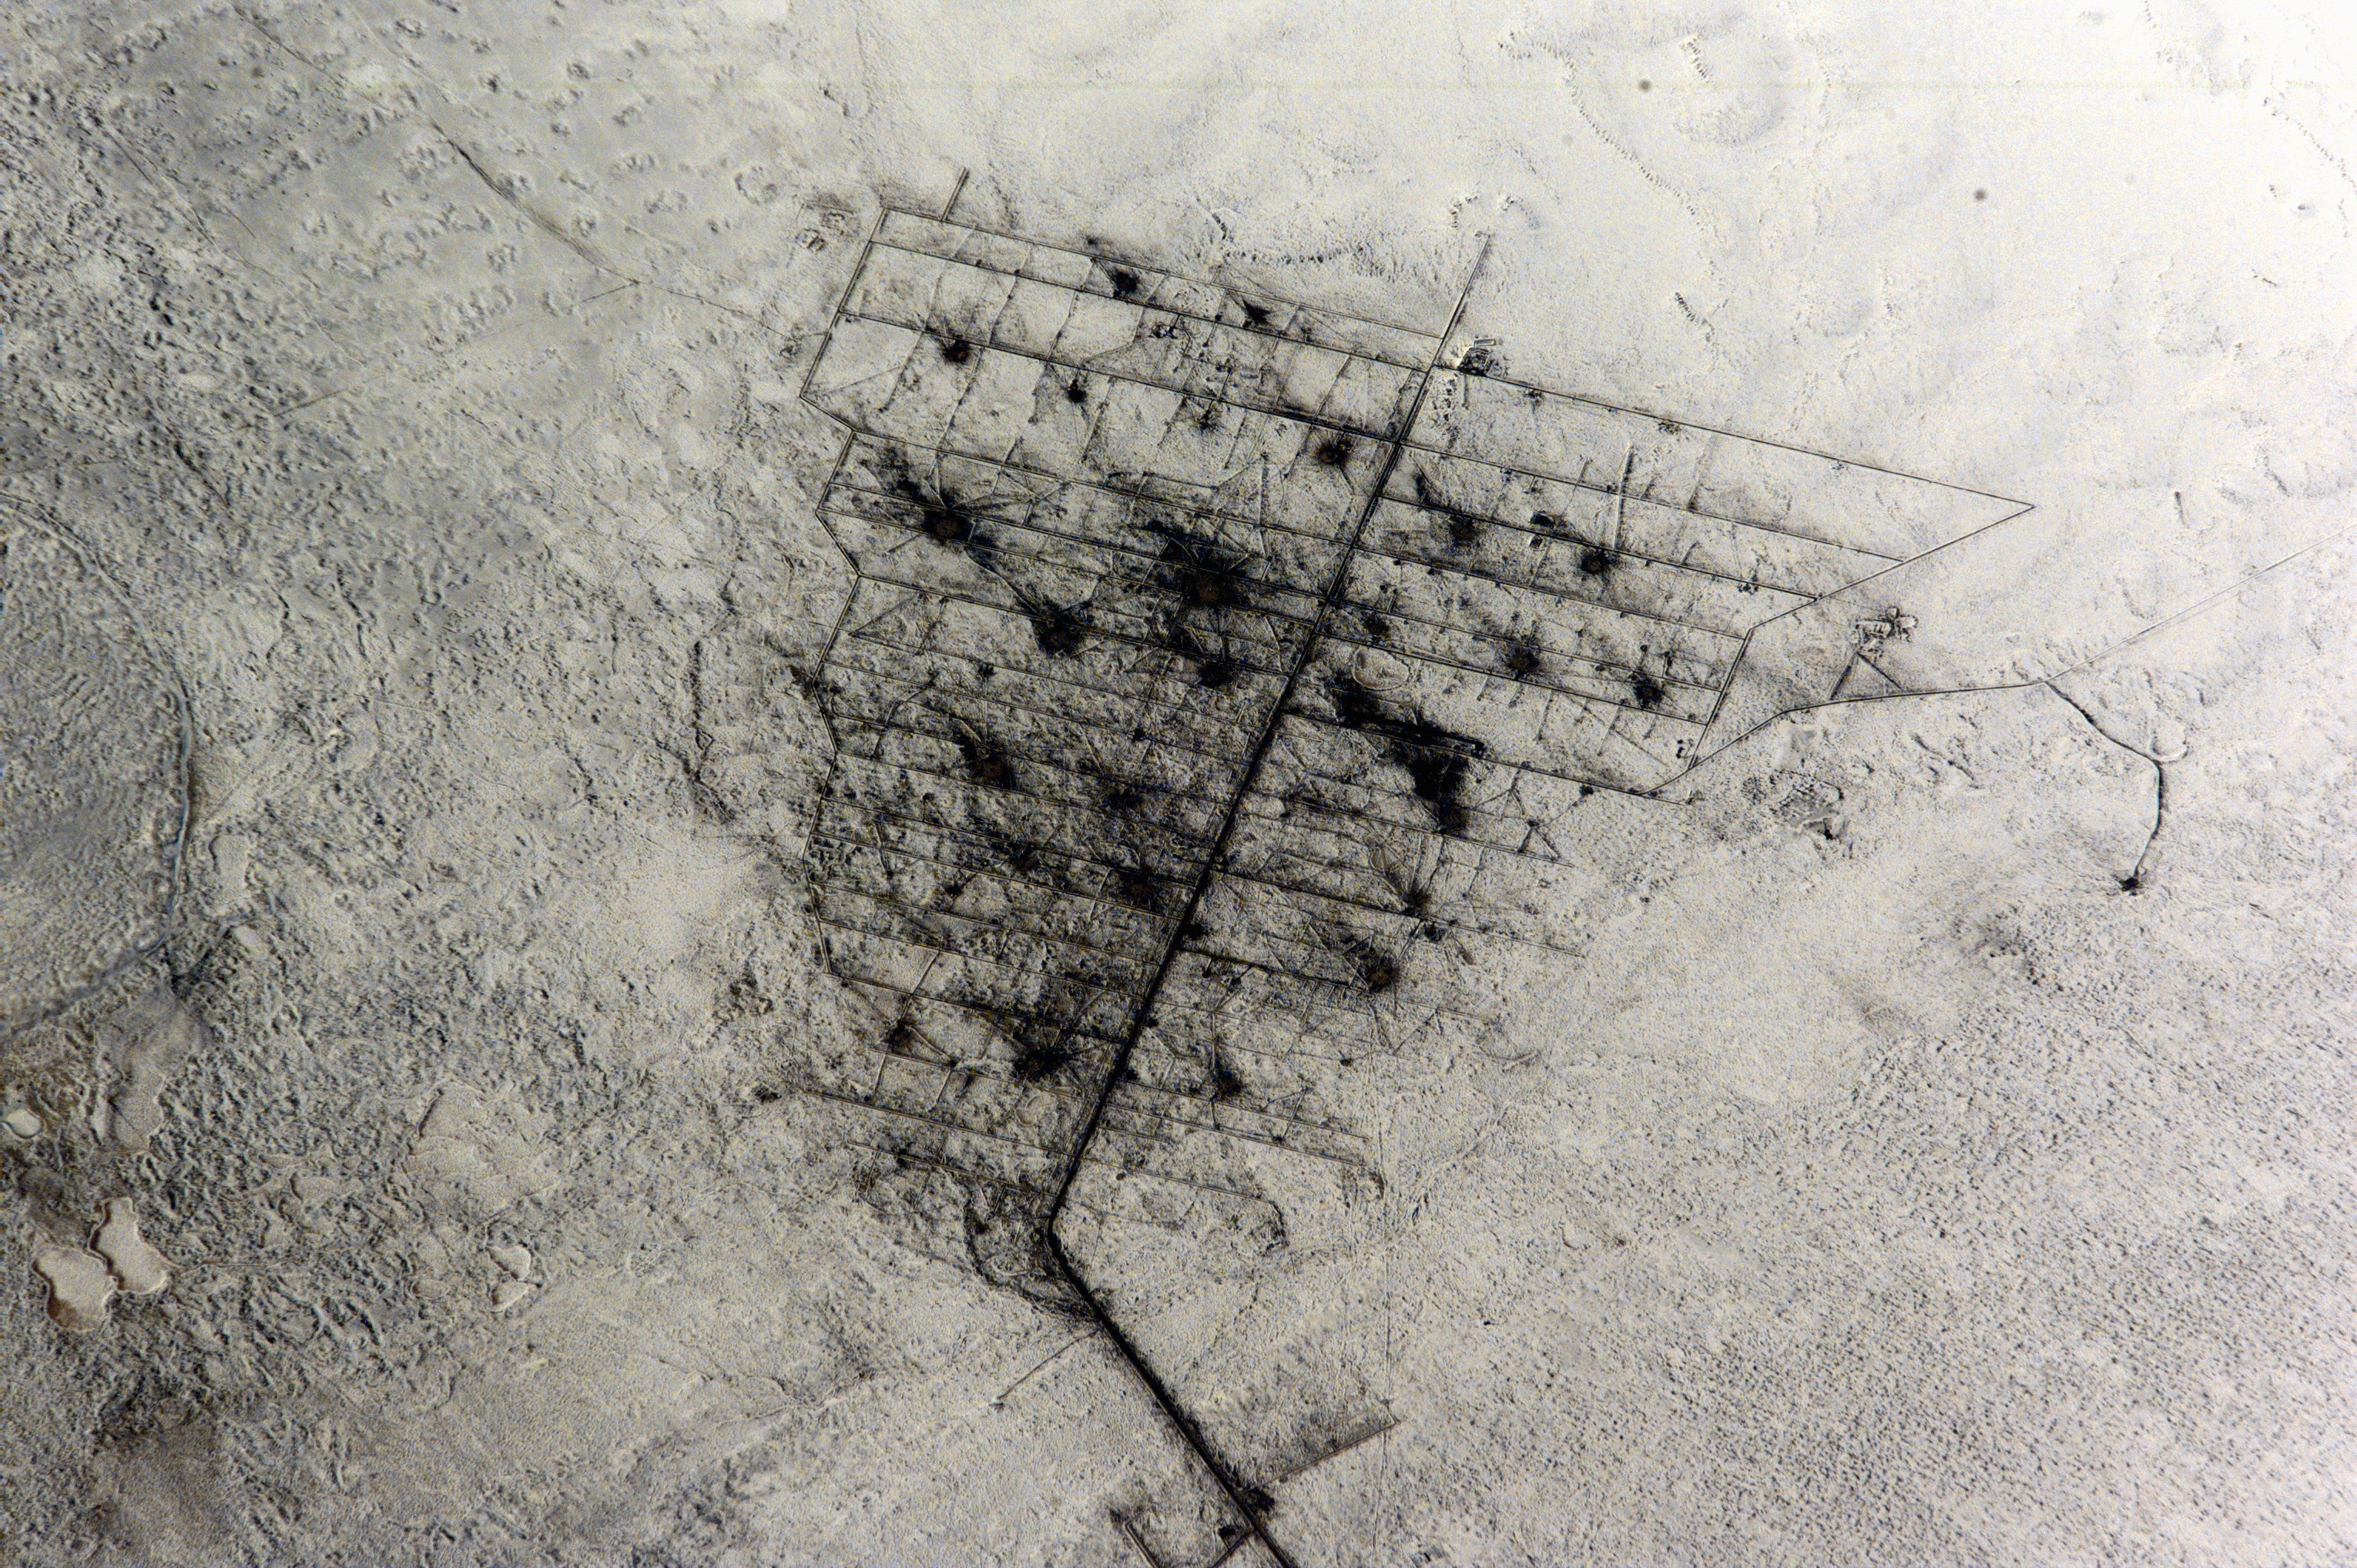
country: KAZAKHSTAN
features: RUSSIAN SPACE FACILITY
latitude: 46.0
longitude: 64.0
